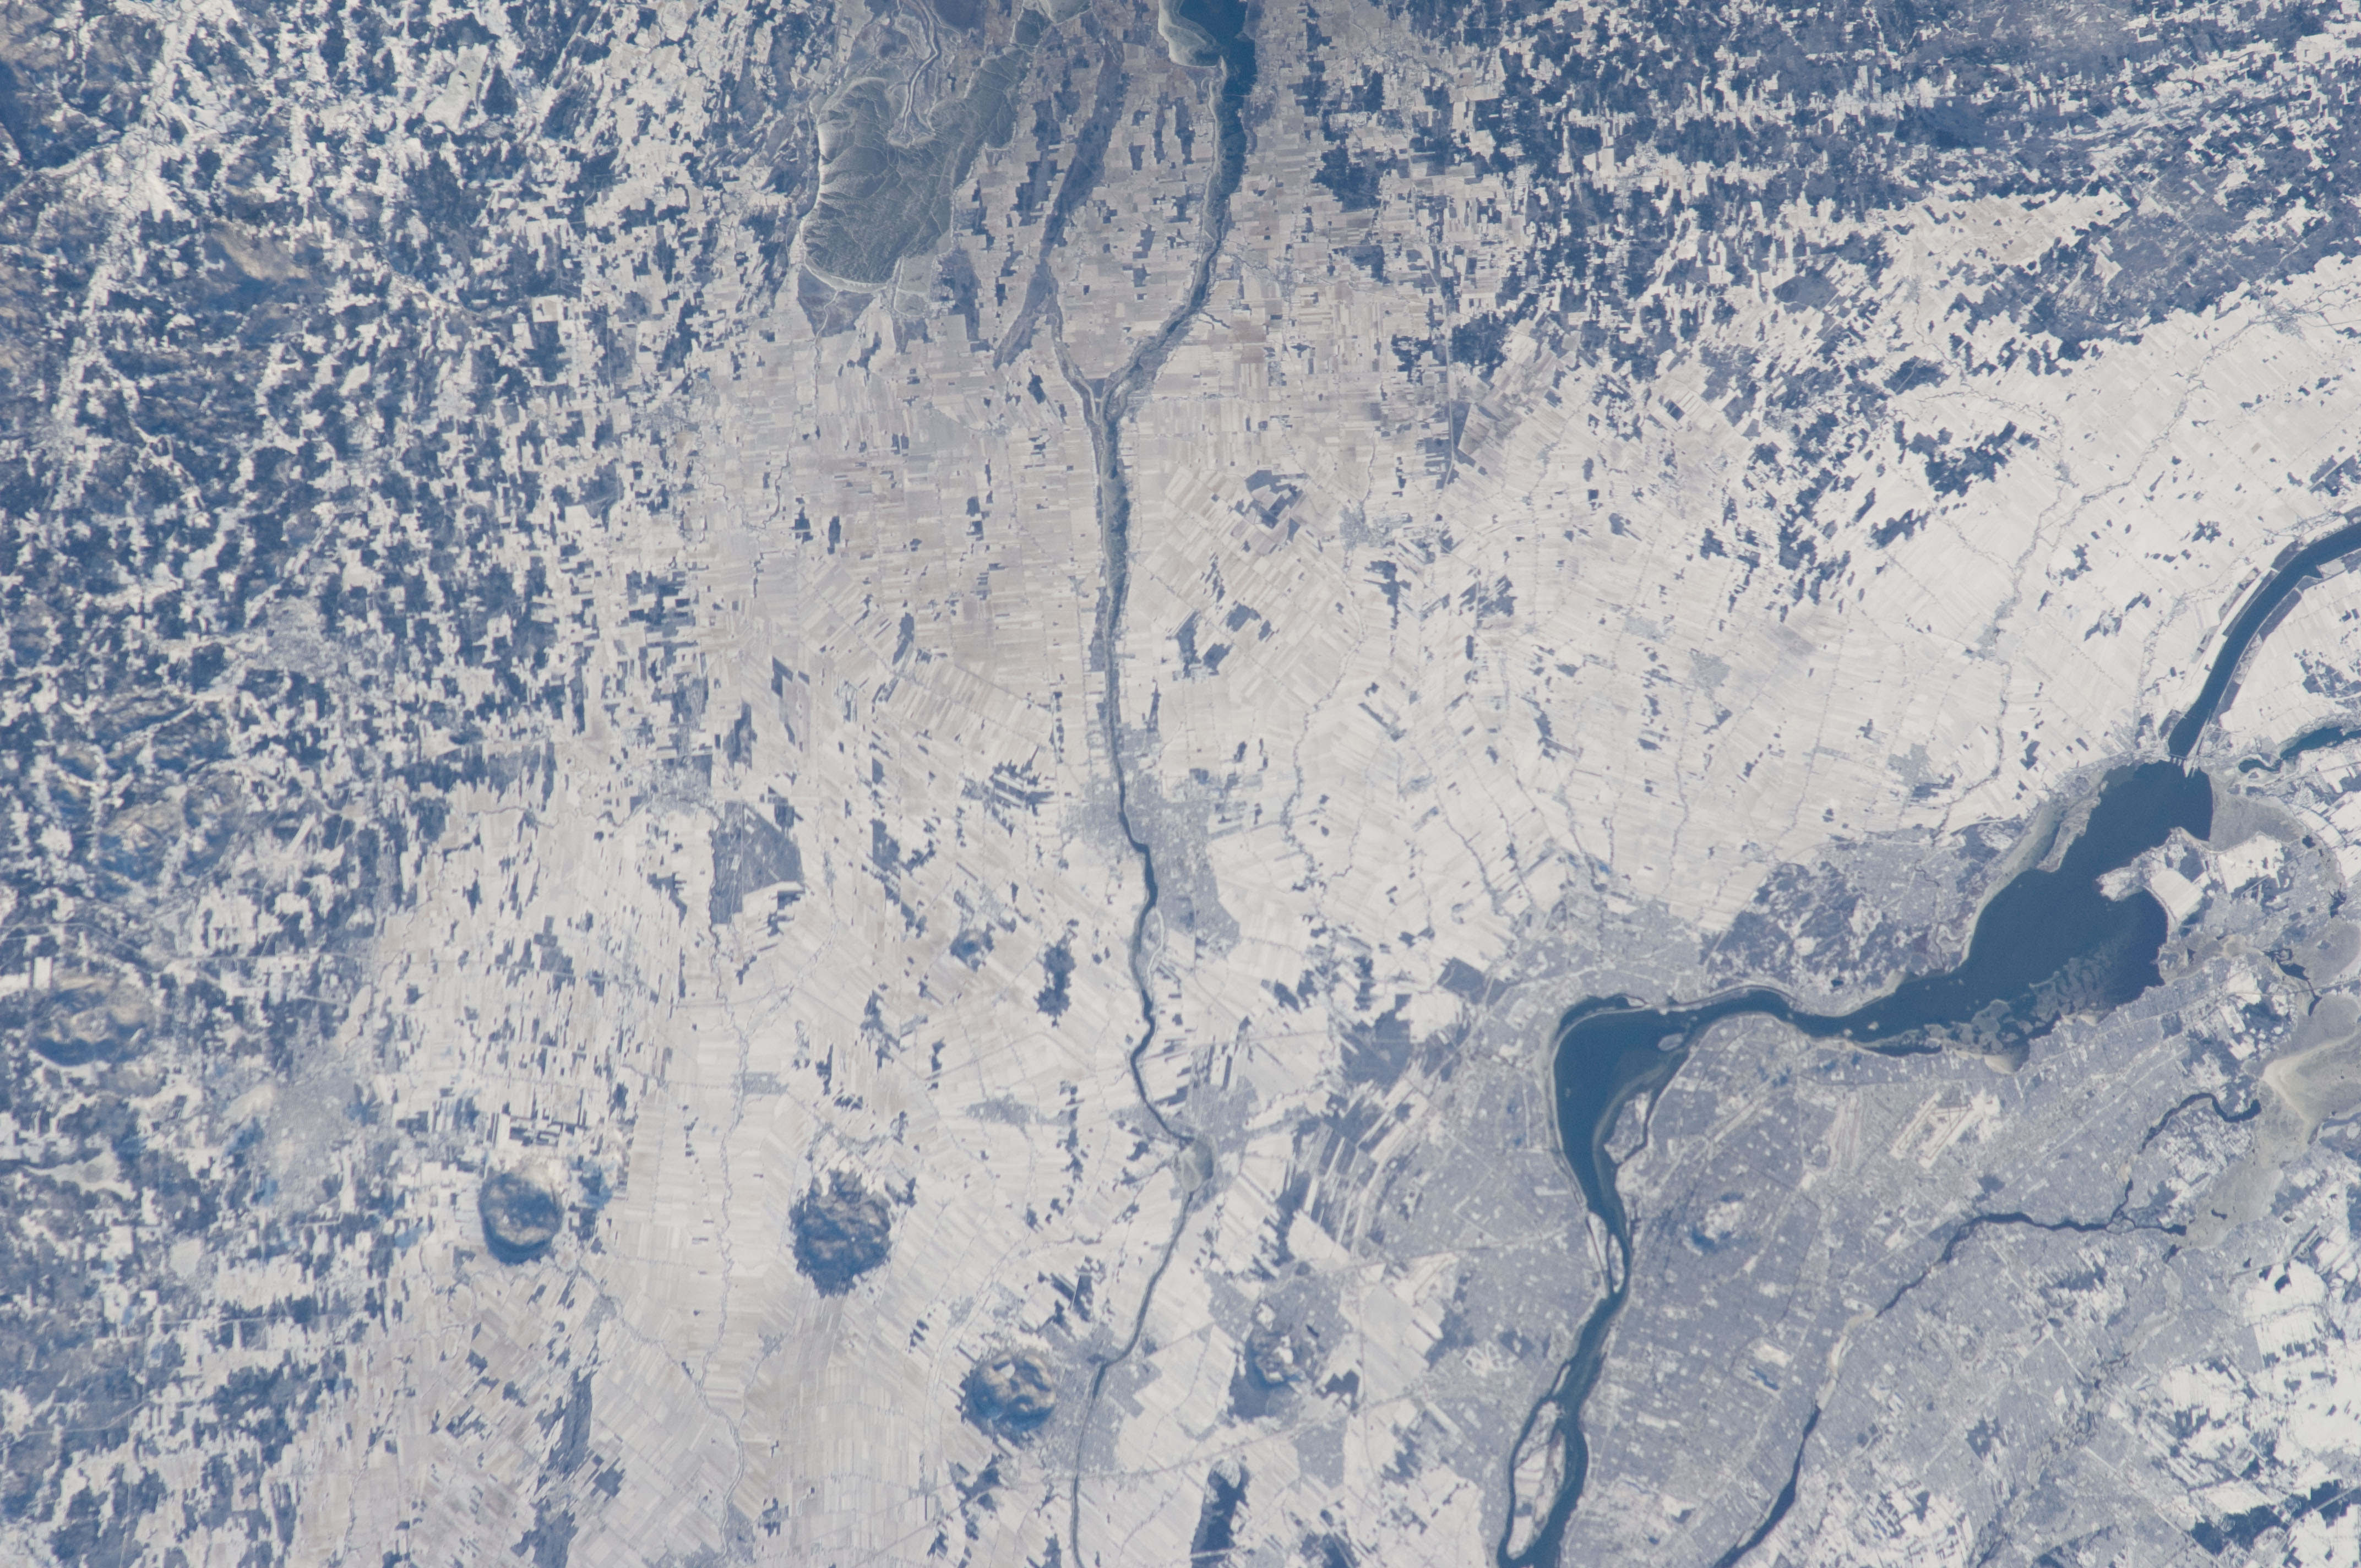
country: CANADA-Q
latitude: 45.4
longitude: -73.3
